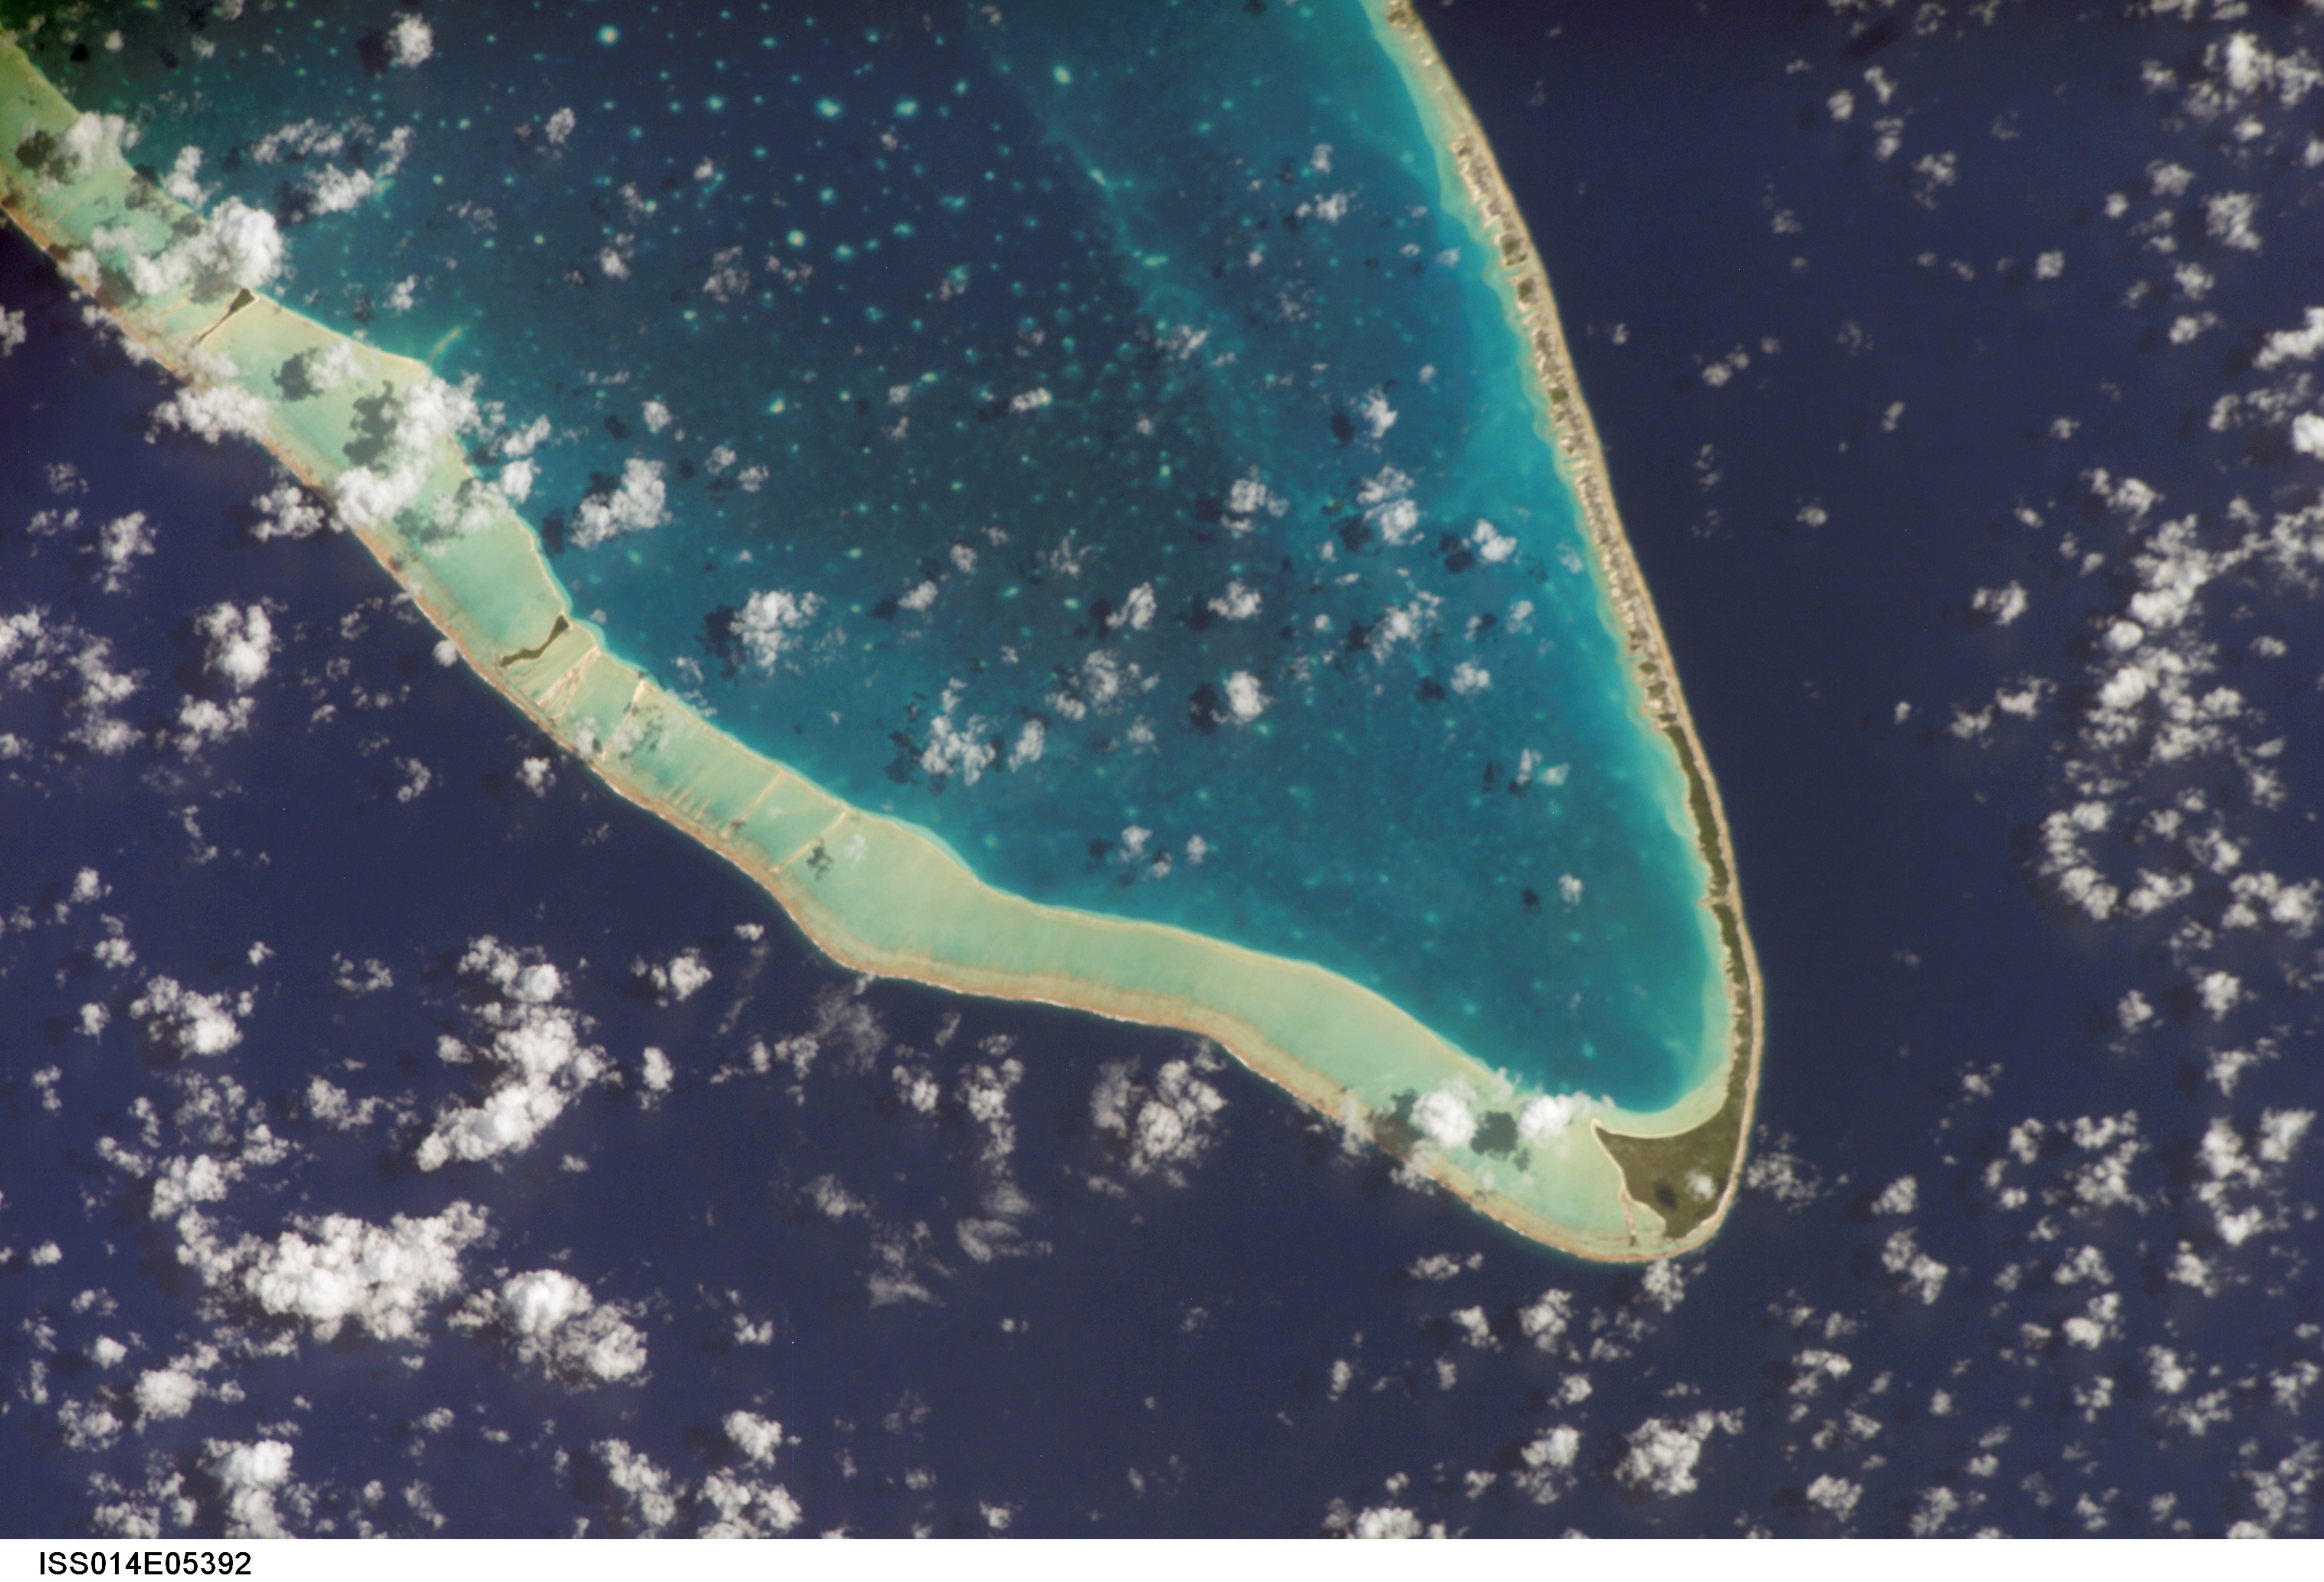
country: TUAMOTU ARCHIPELAGO
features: KAUKURA ATOLL, CORAL HEADS
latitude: -15.8
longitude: -146.6
